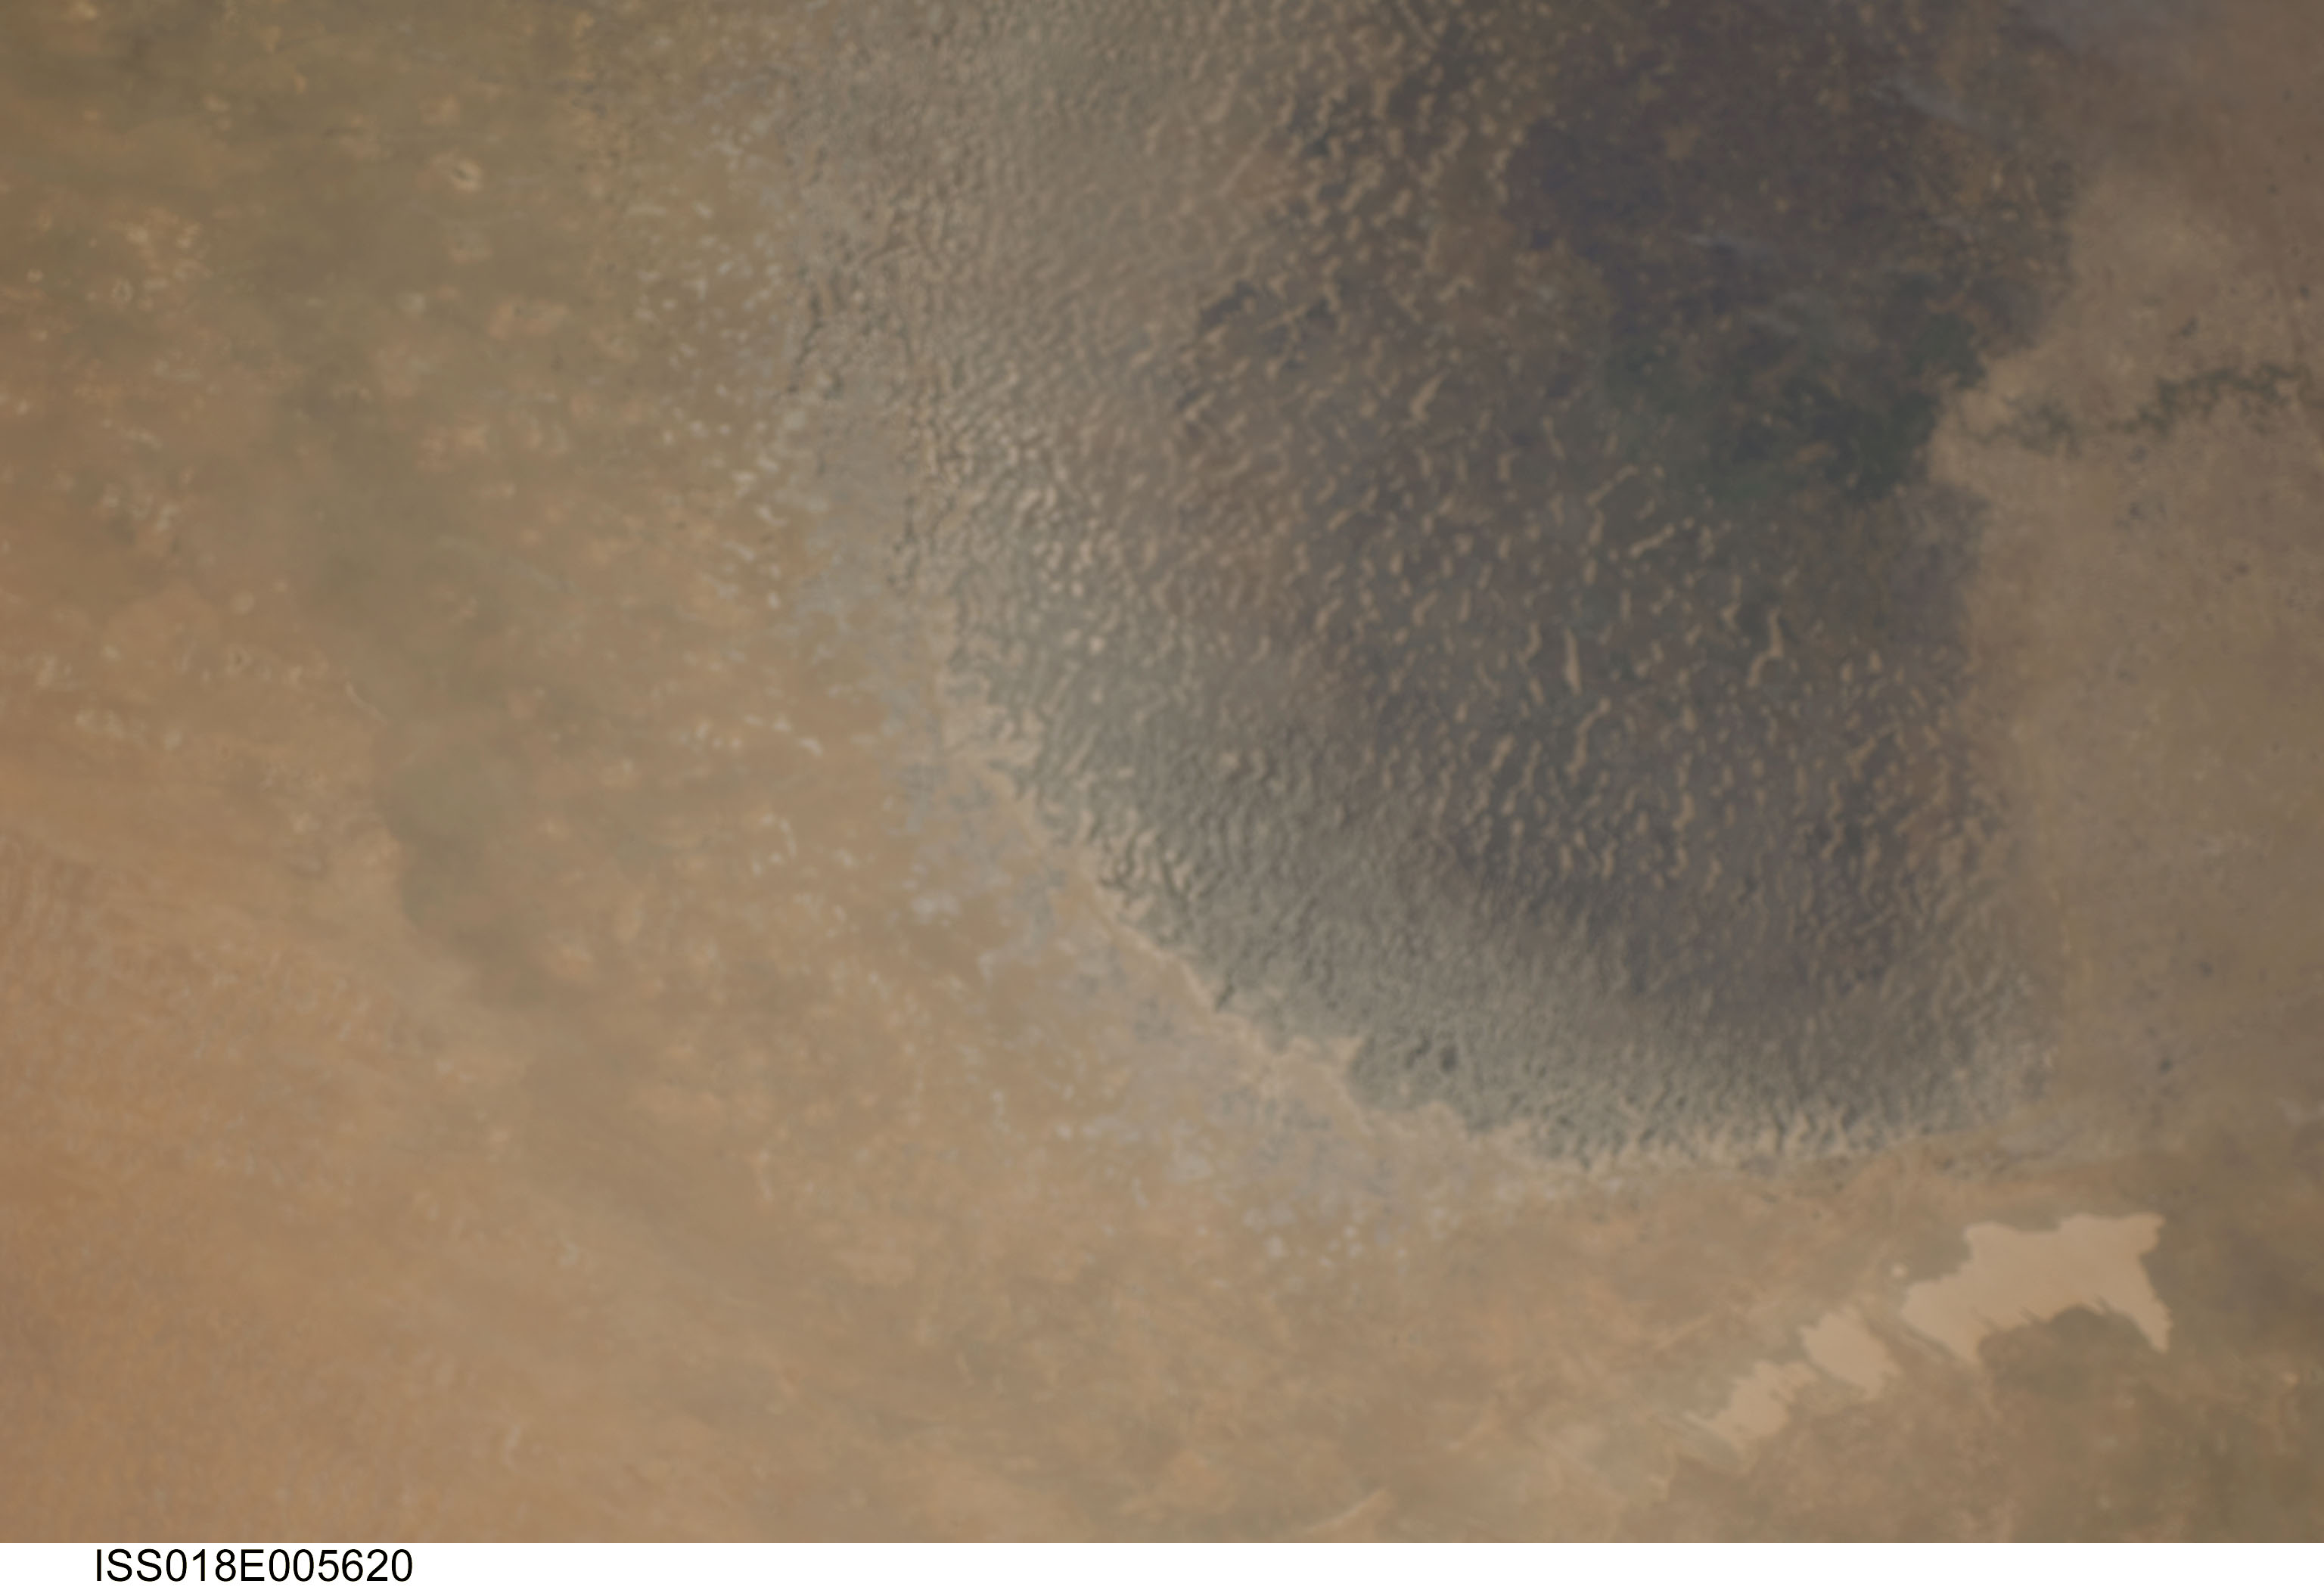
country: NIGER
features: DUST, DUNES, NW. LAKE CHAD
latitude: 14.5
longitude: 13.5
